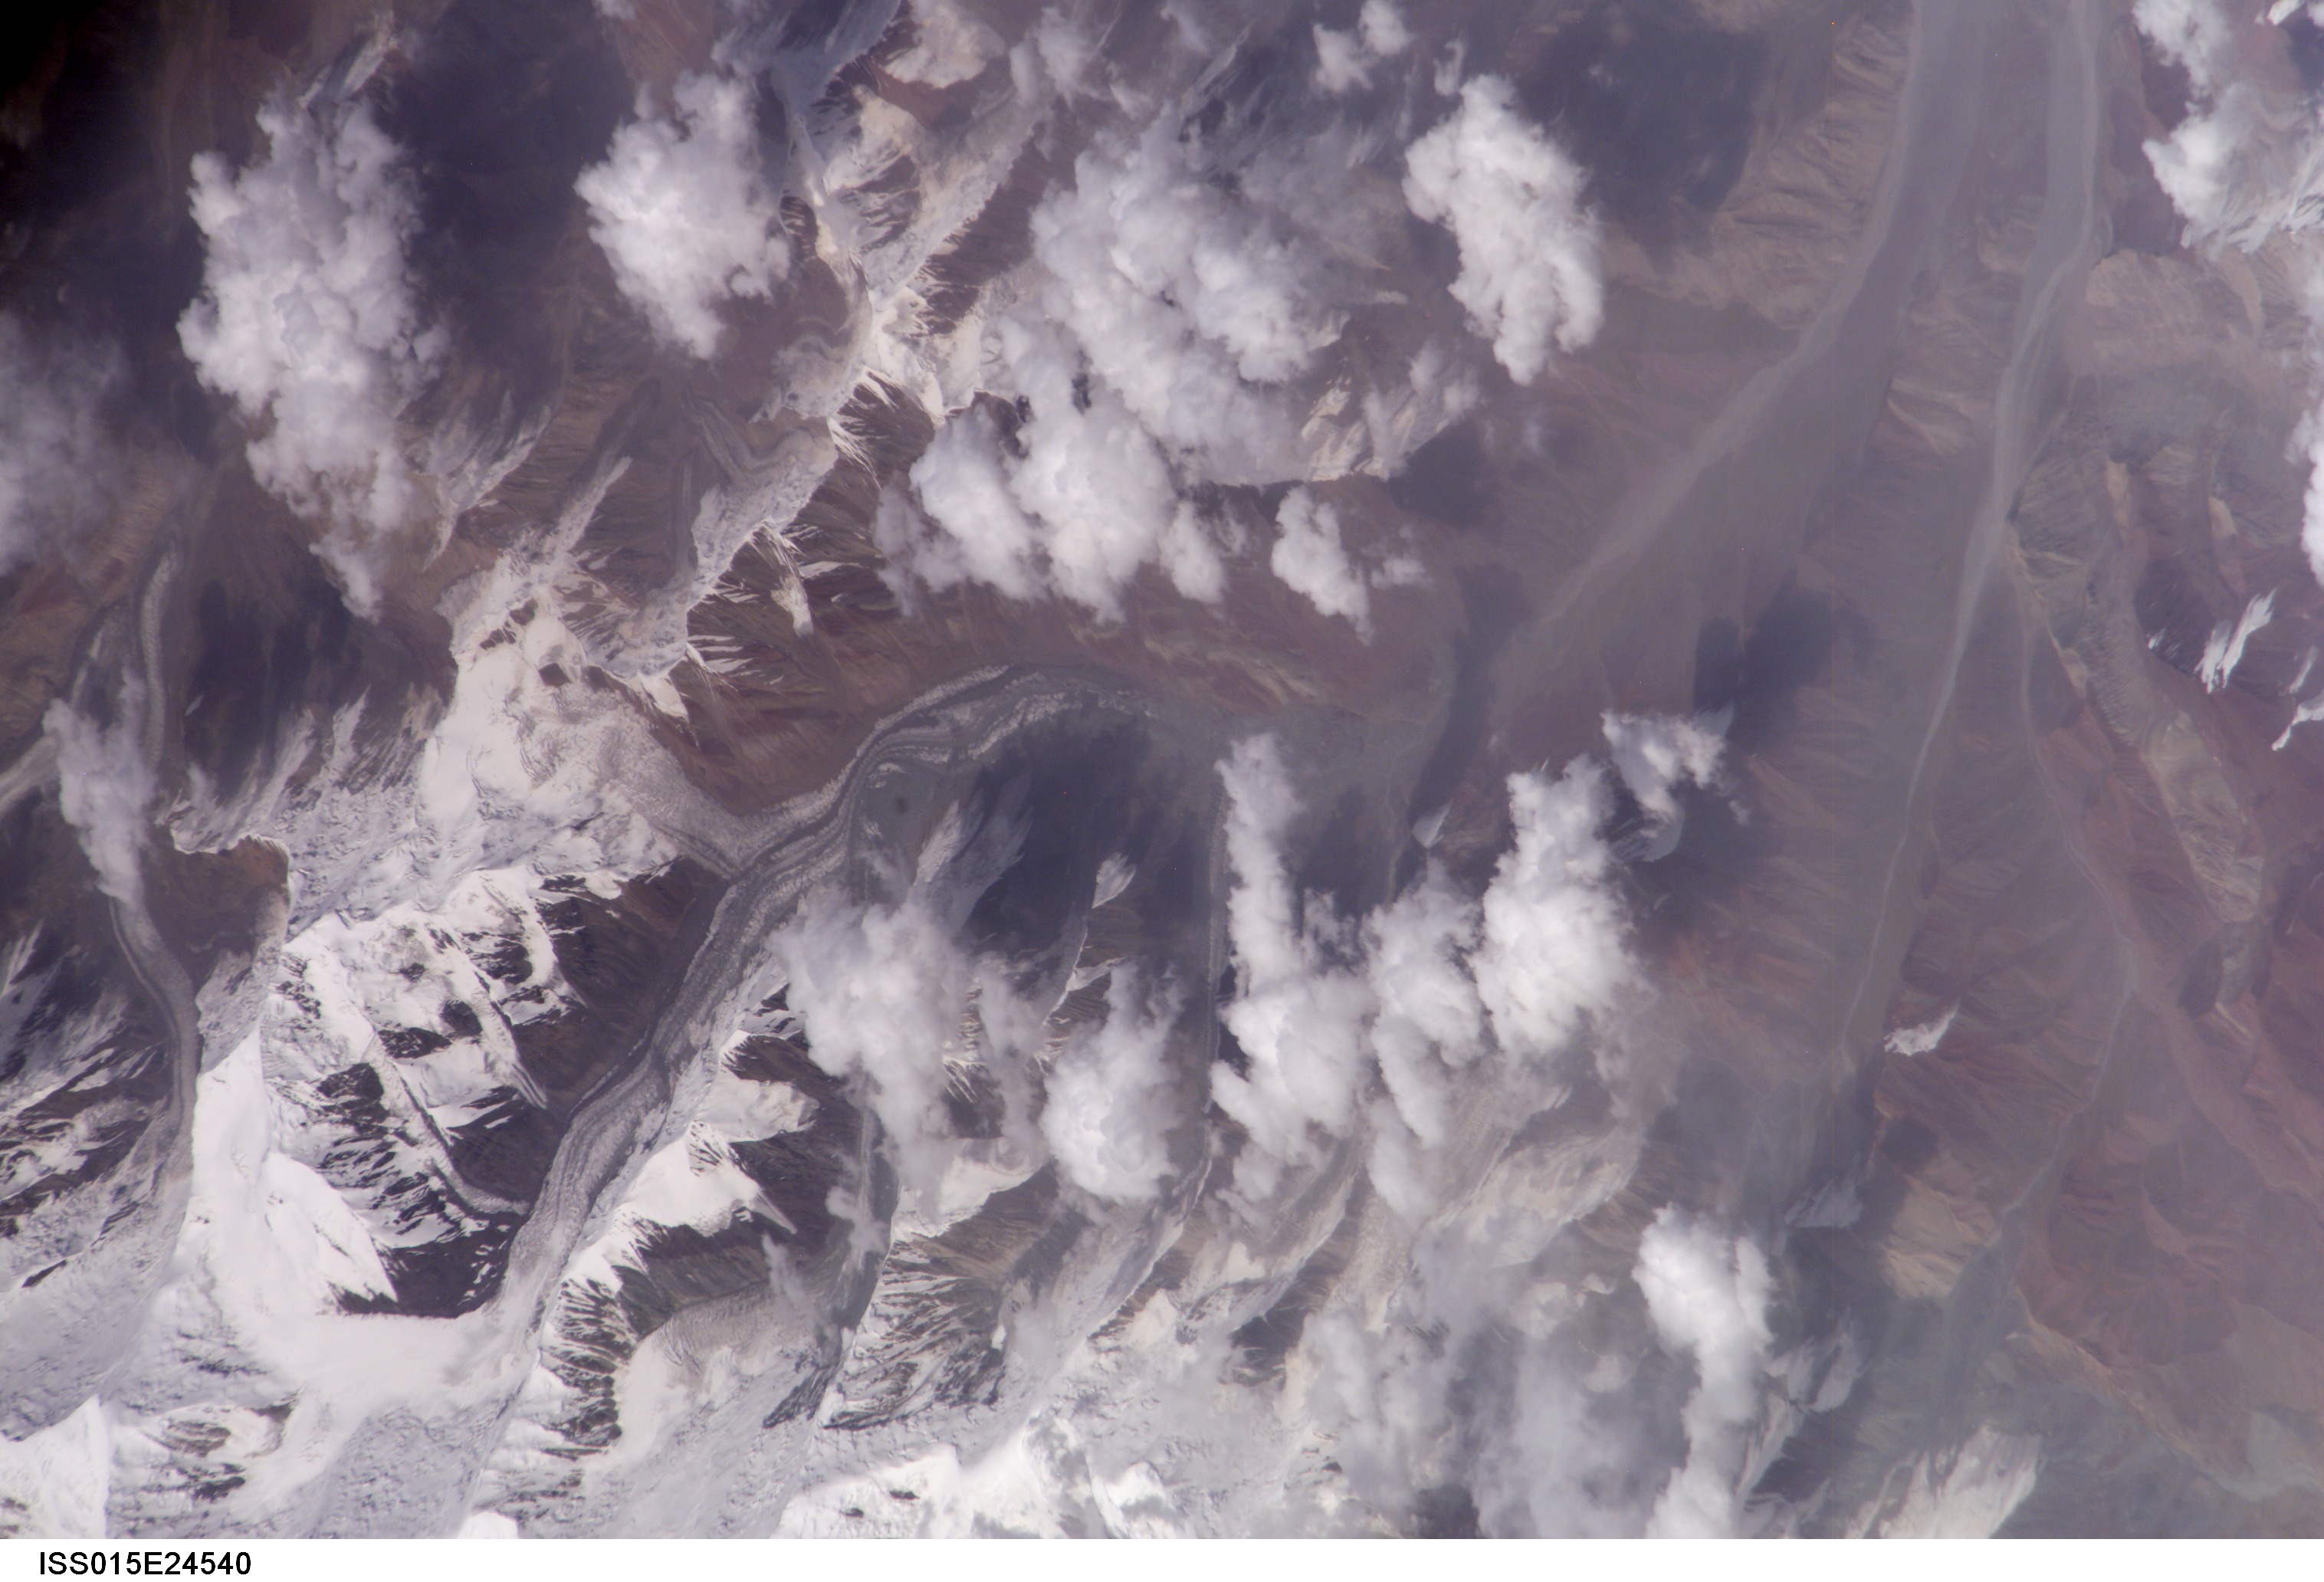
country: KYRGYZSTAN
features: N. FACE OF ALTAI RANGE, V. GL.
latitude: 39.4
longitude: 73.1
